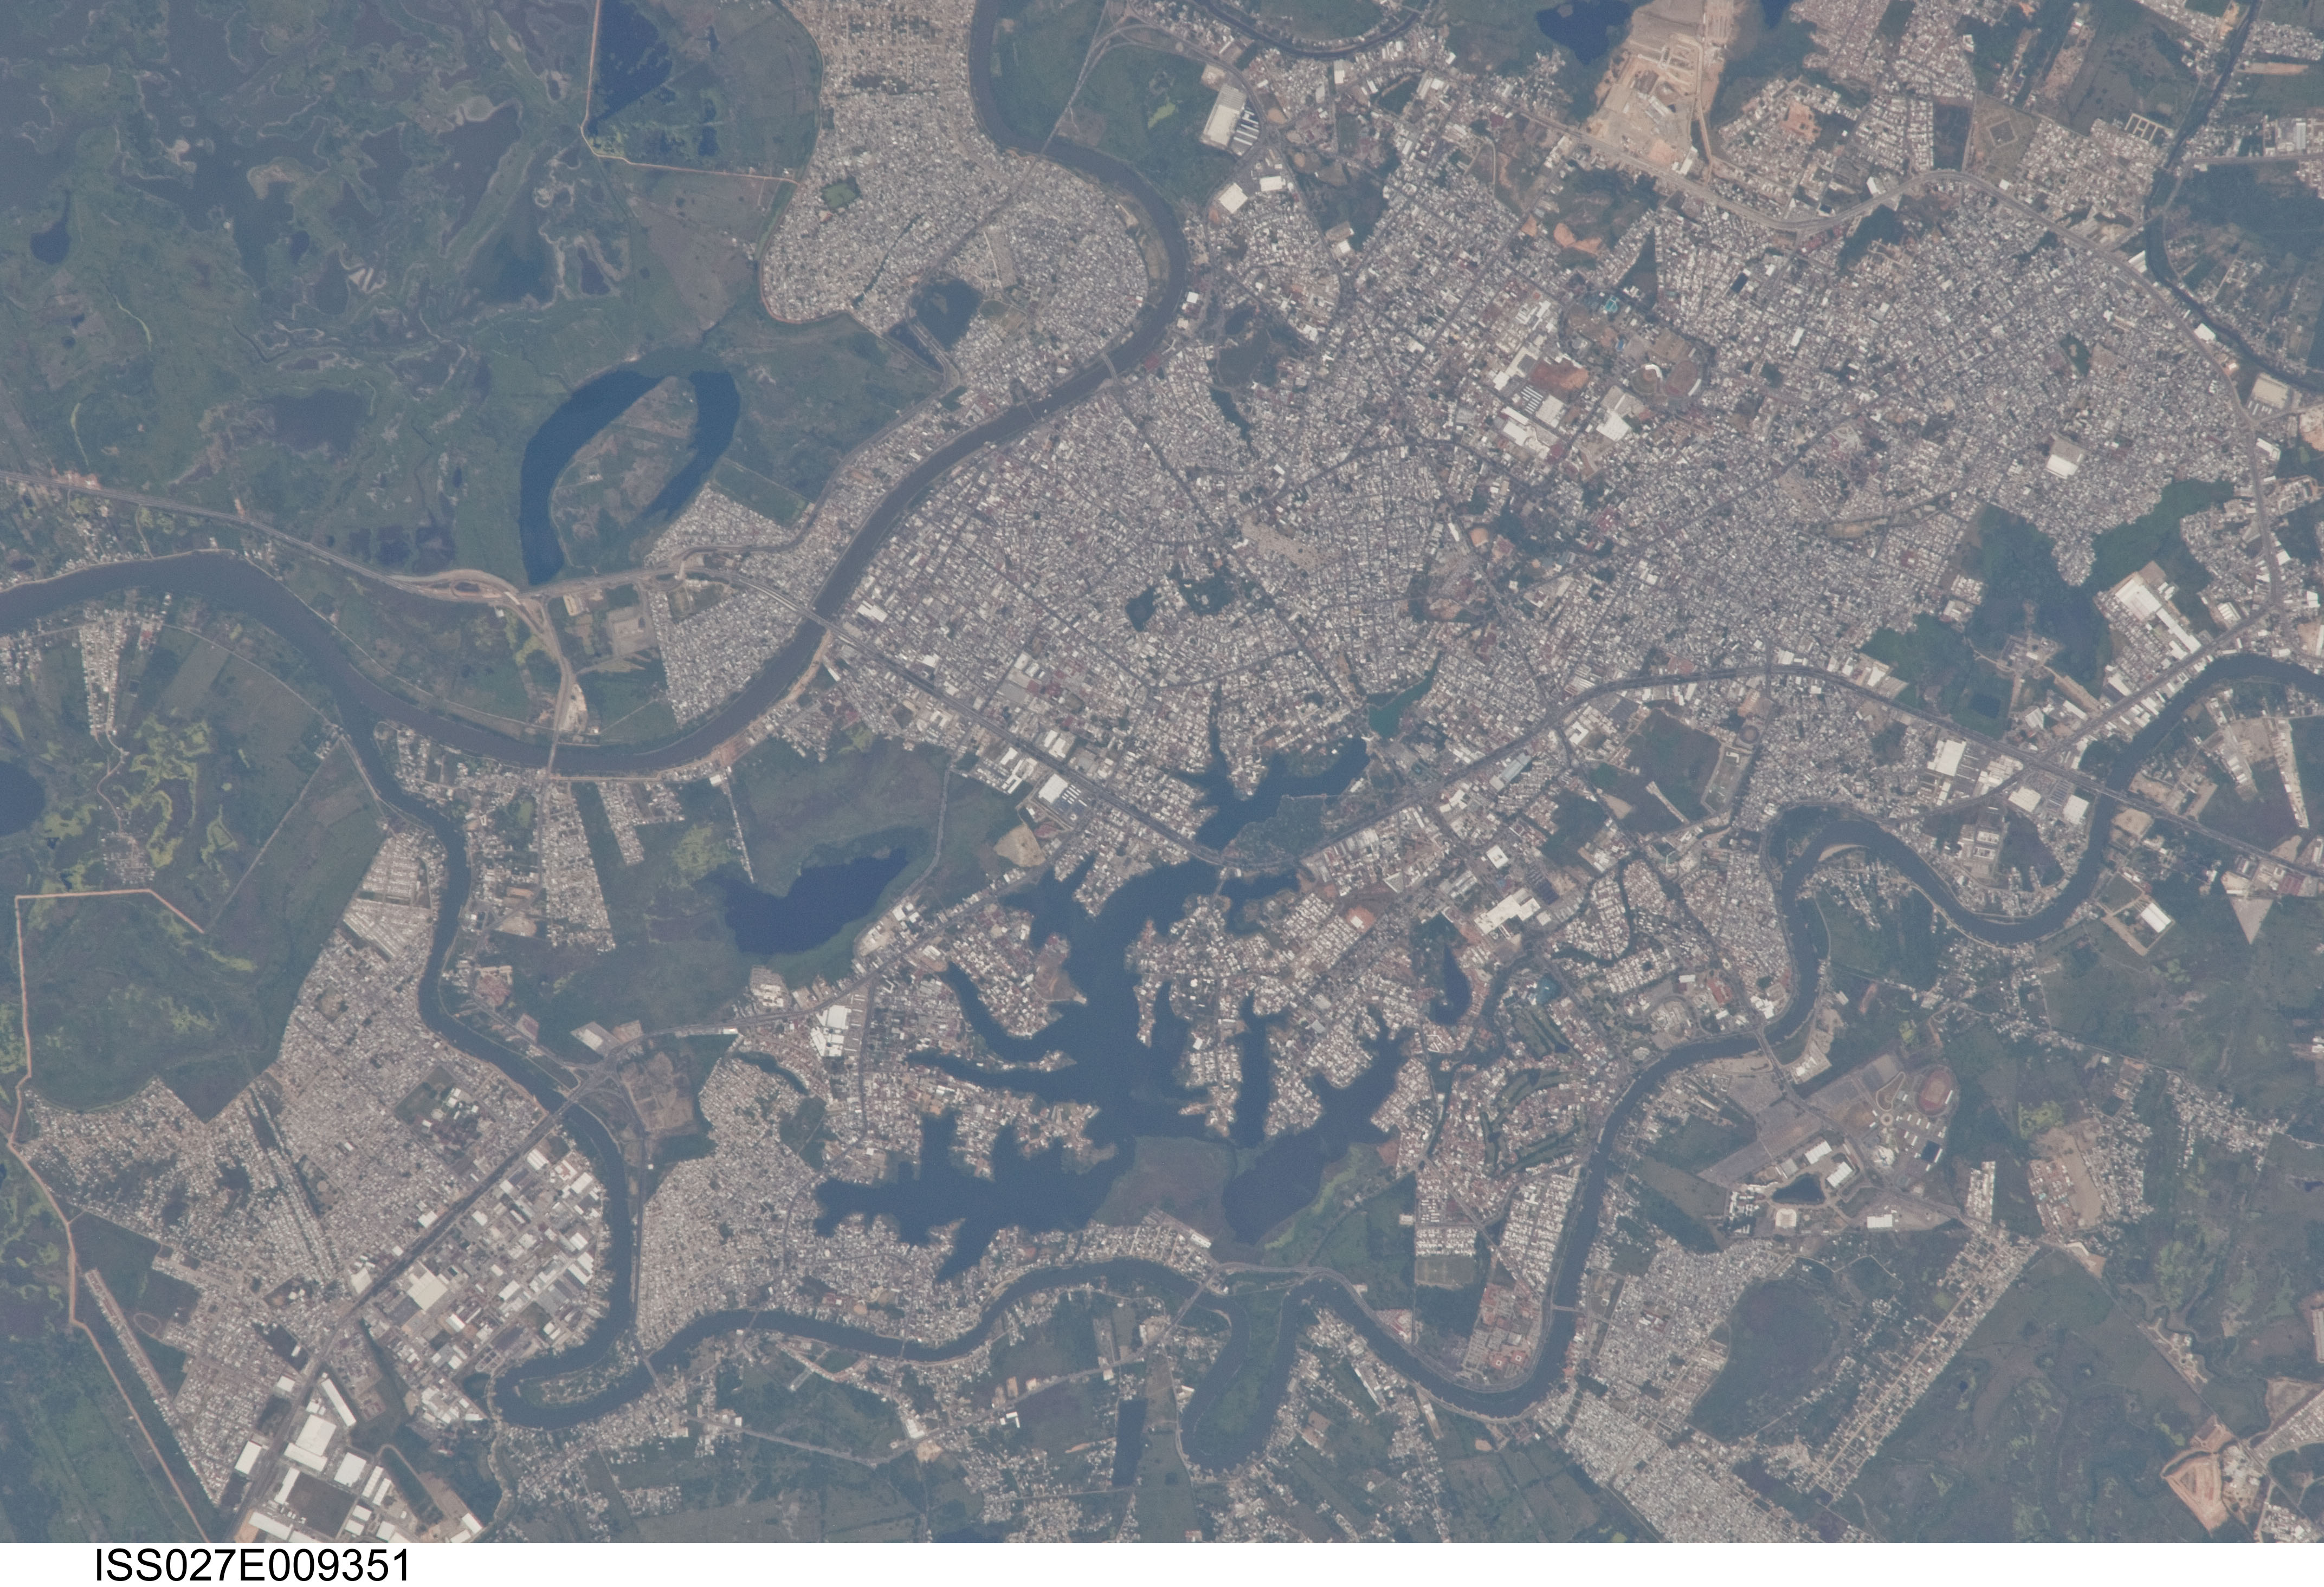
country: MEXICO
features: VILLAHERMOSA, L. DE ILUSIONES, CARRIZAL R., MEDELLIN PIGUA R., GRIJALVA R.
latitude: 18.0
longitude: -92.9
